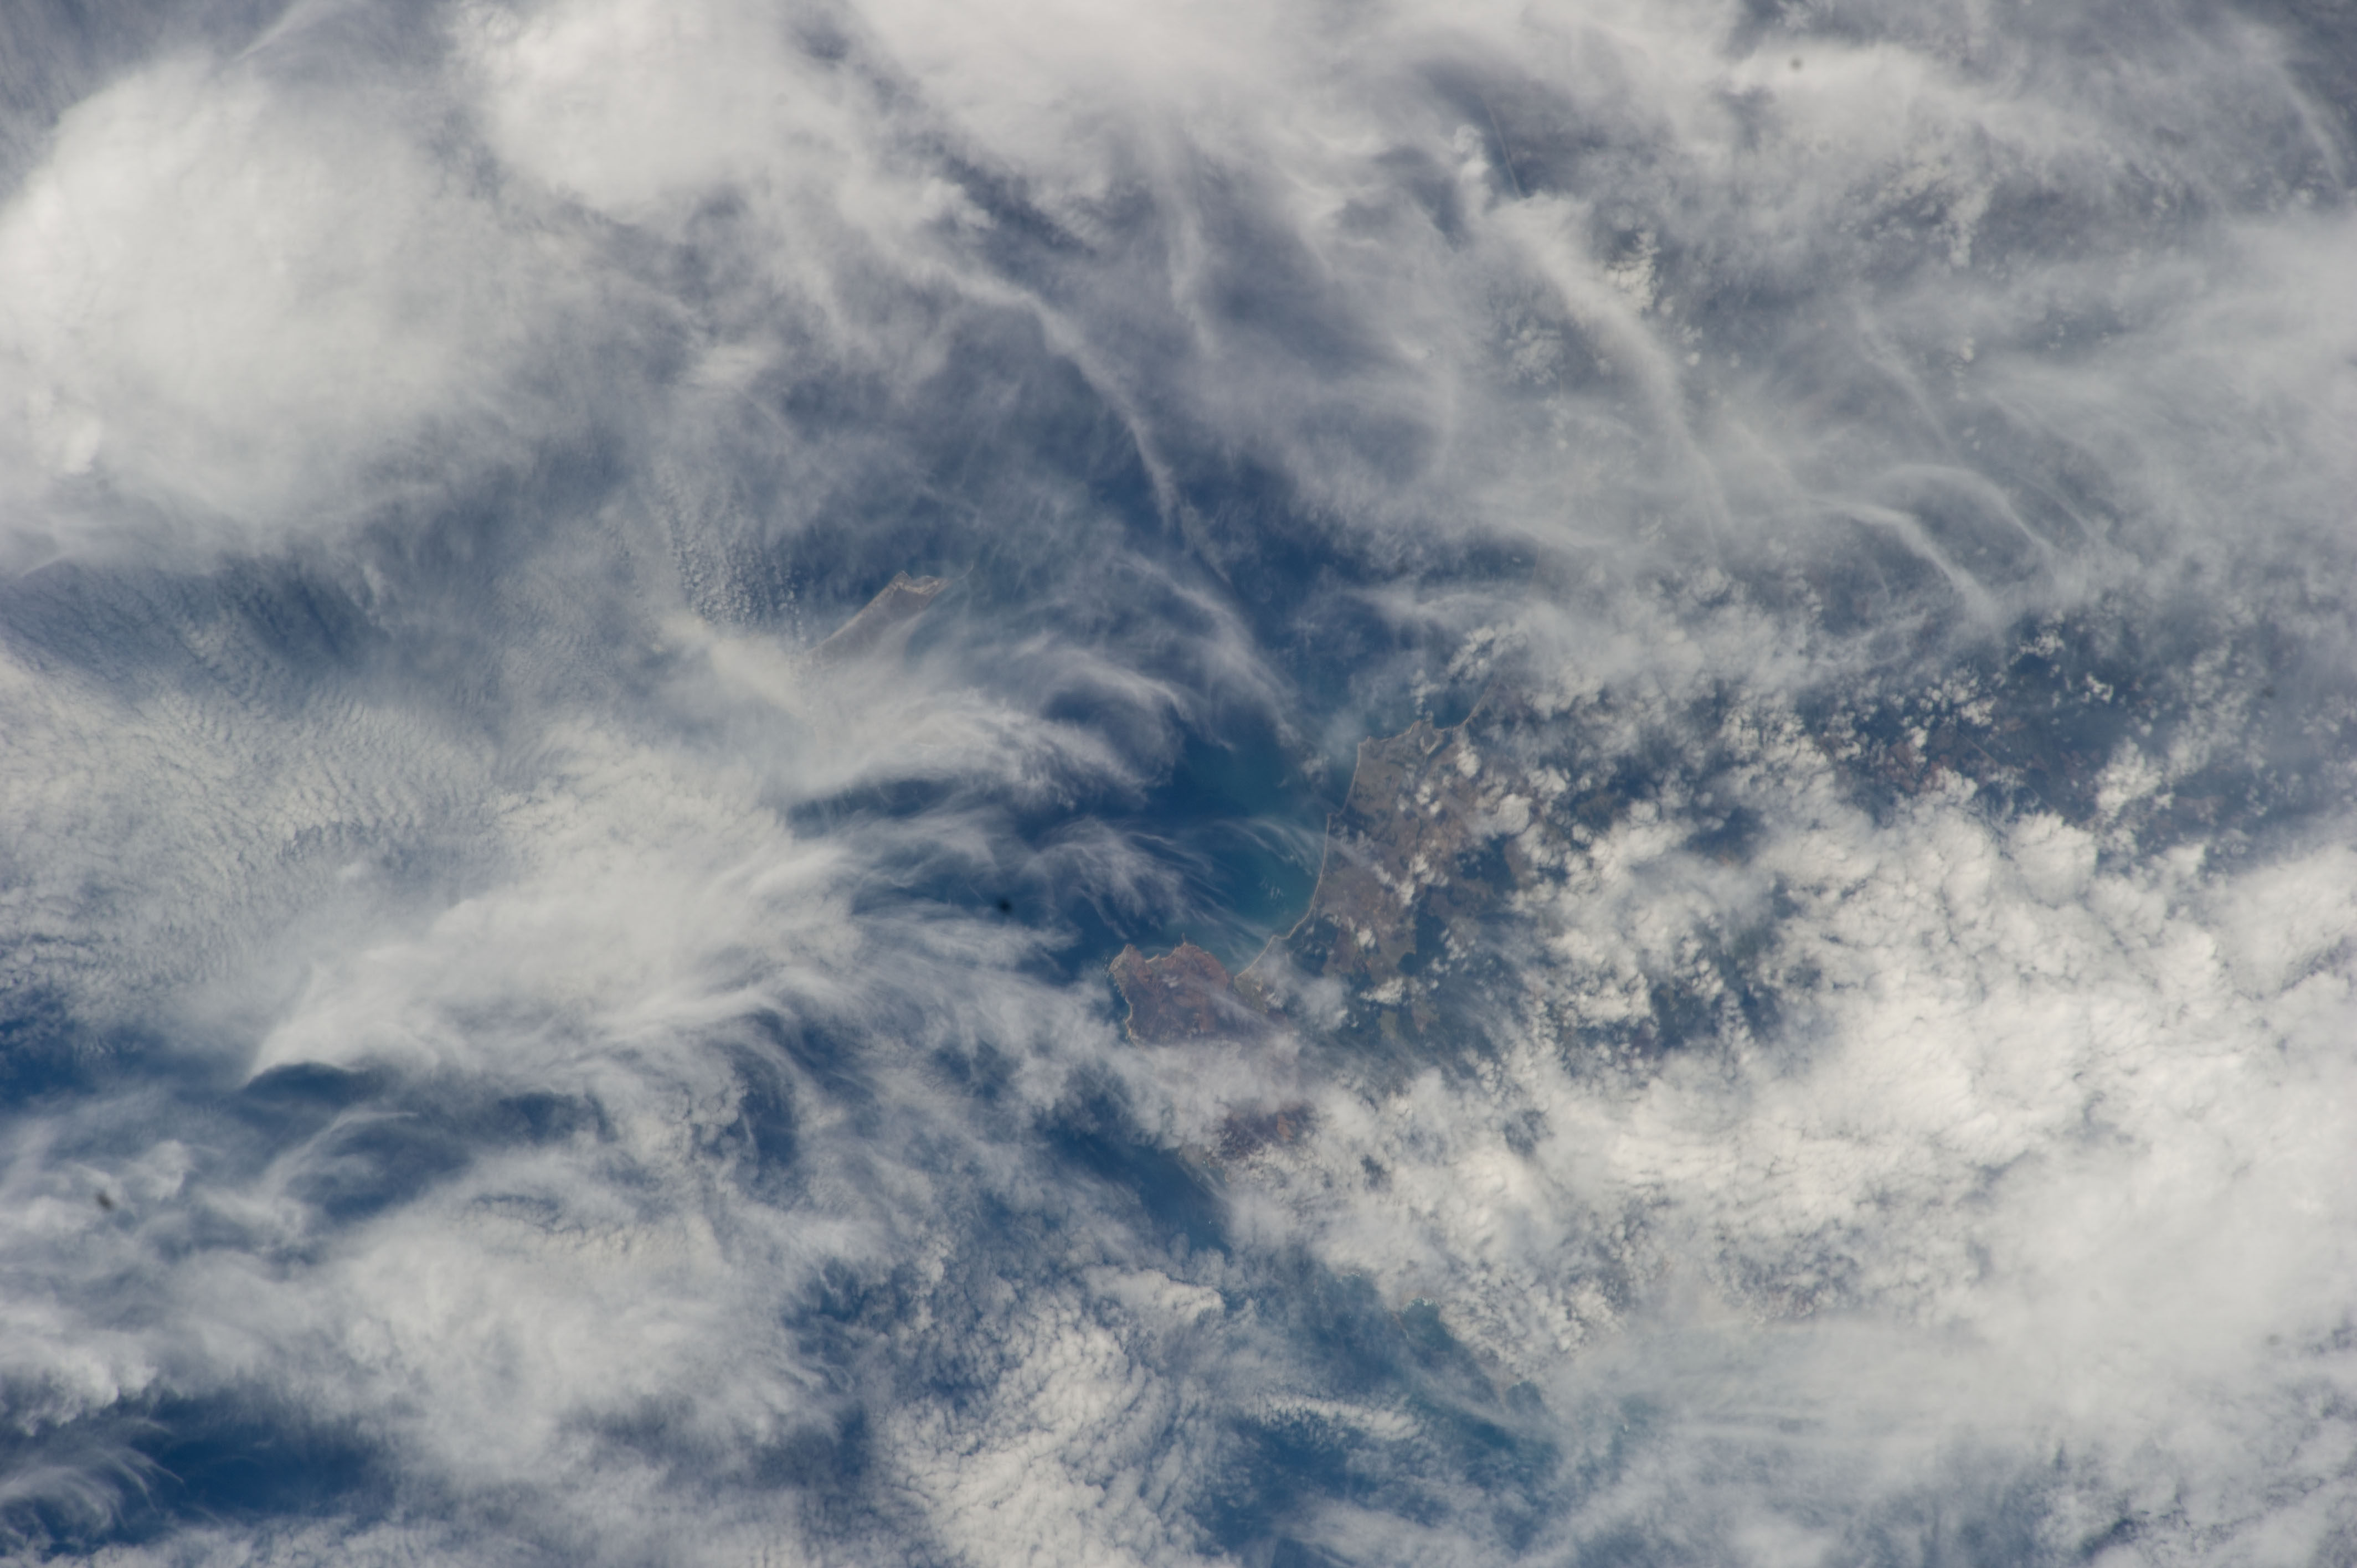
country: CHILE
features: PACIFIC O., G. OF ARAUCO, SANTA MARIA I., PT. LAVAPIE
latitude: -37.1
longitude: -73.5
